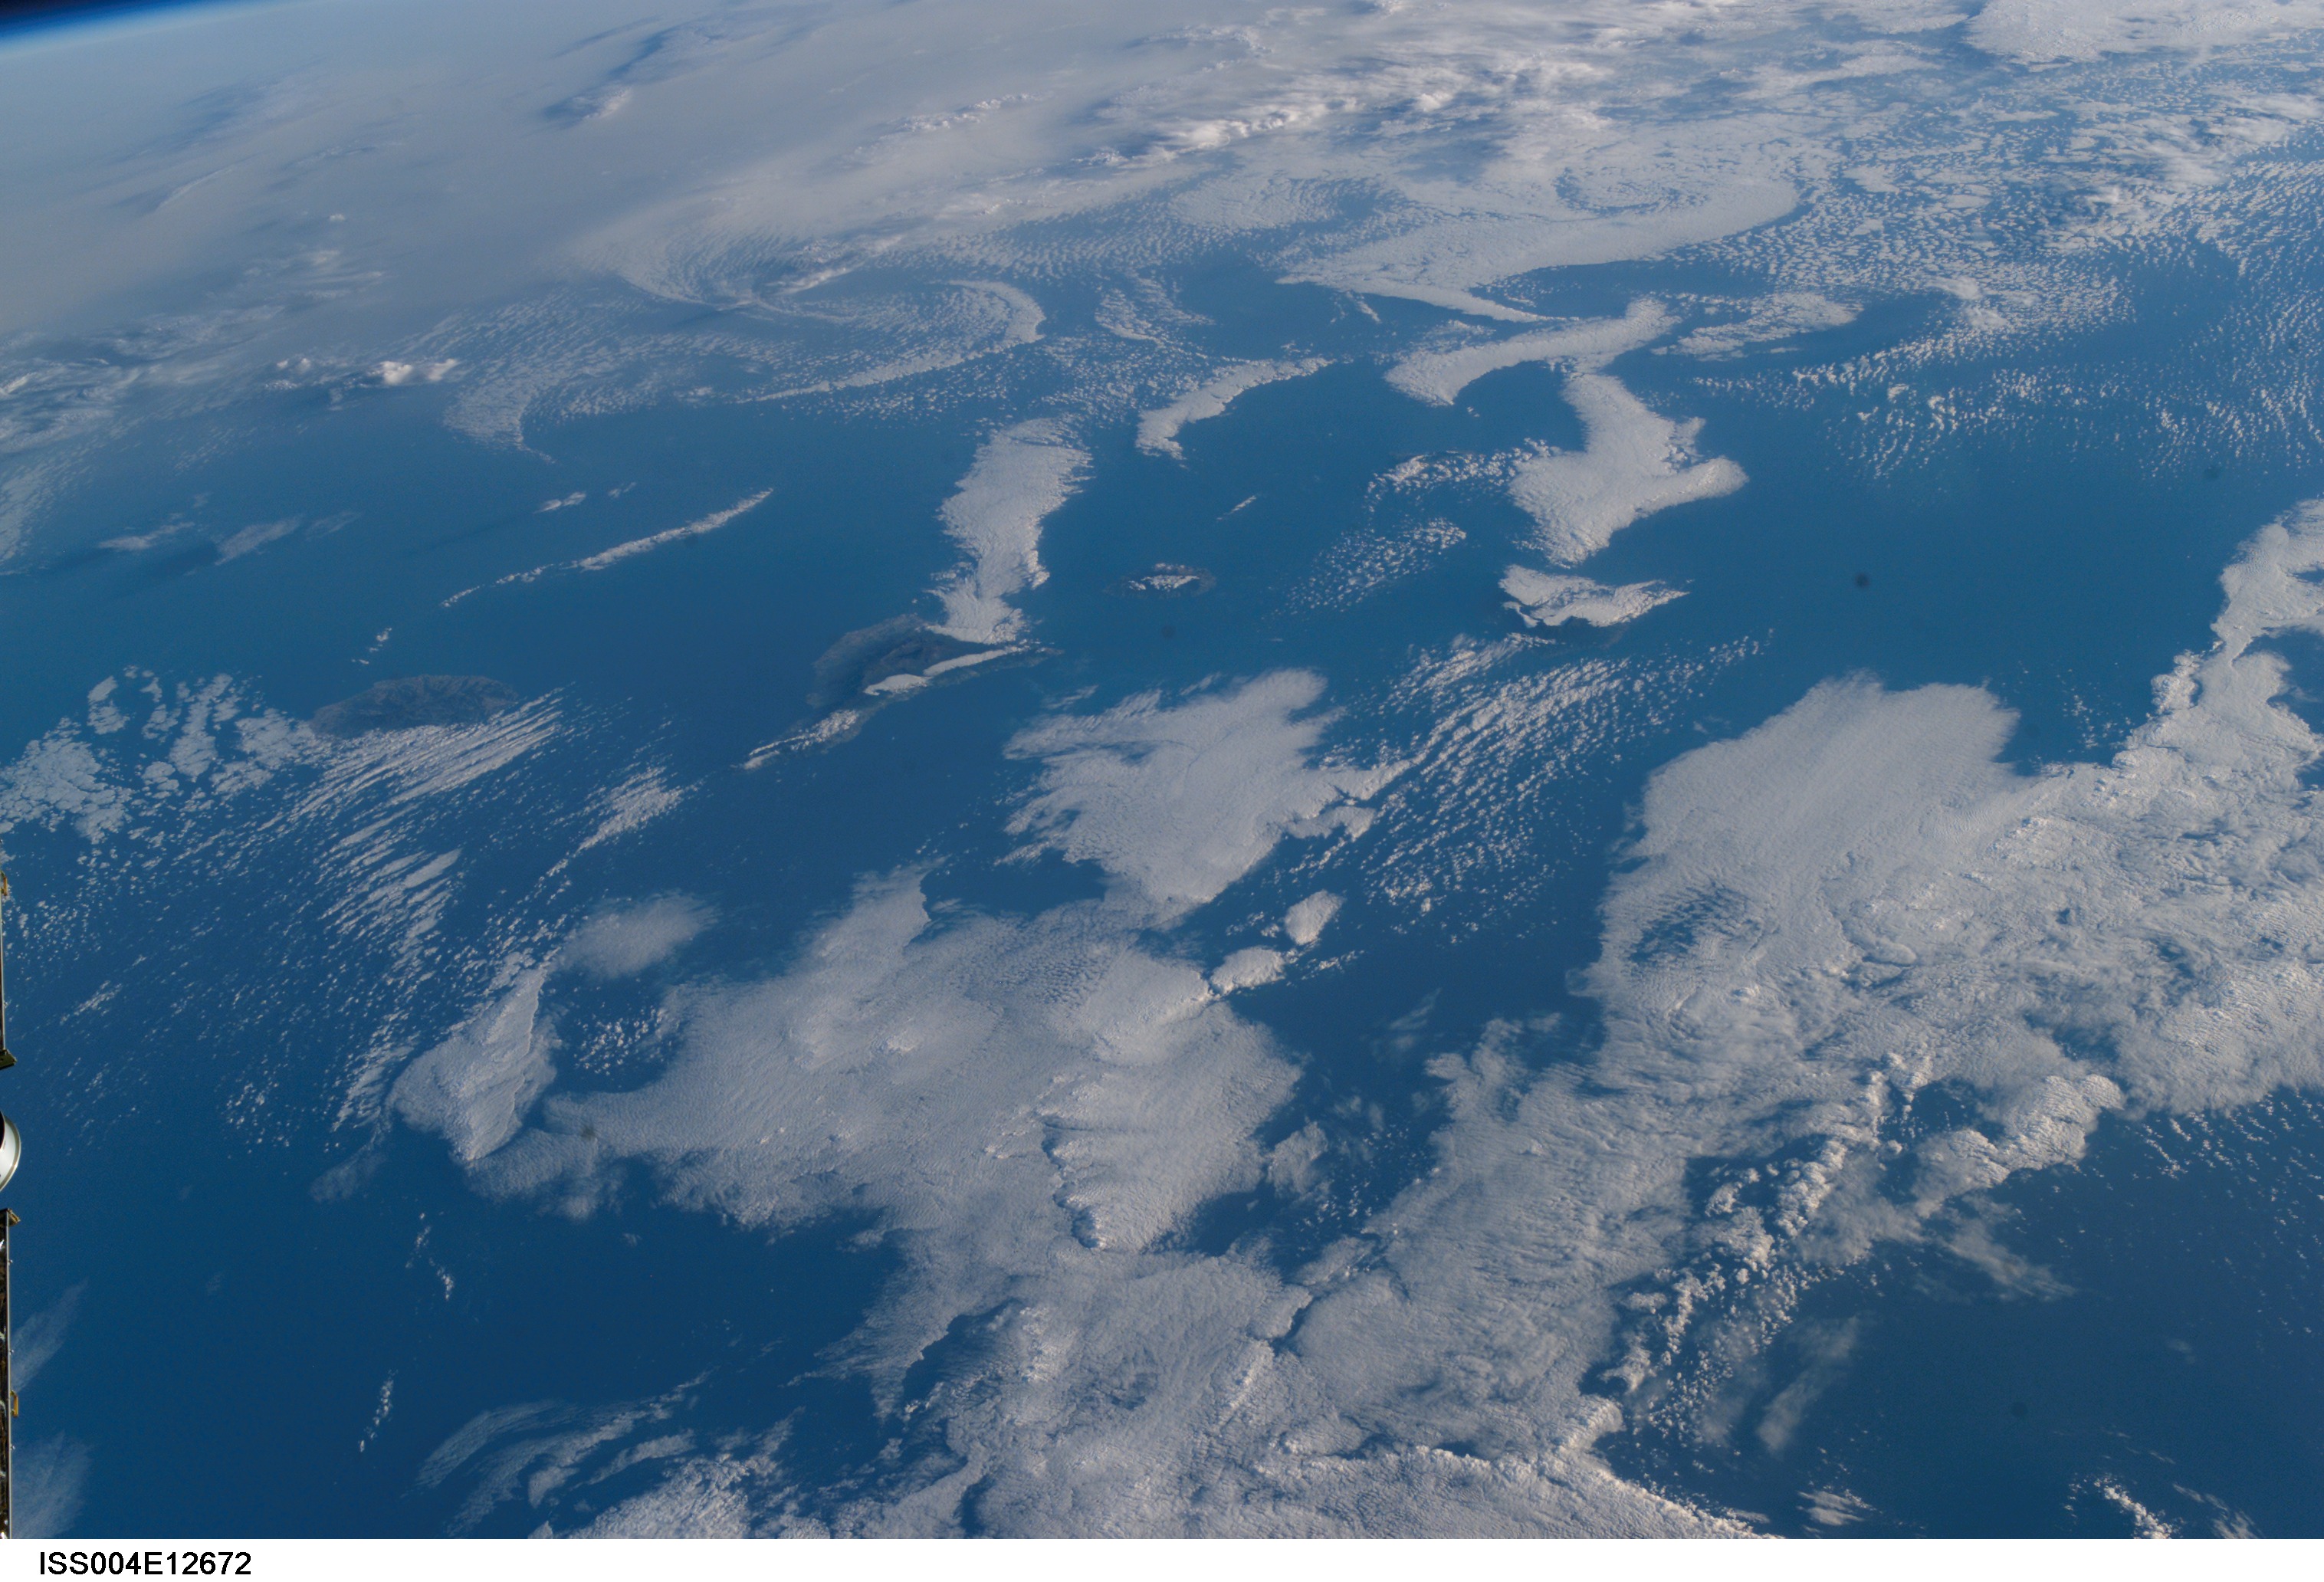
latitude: 28.0
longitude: -17.0
